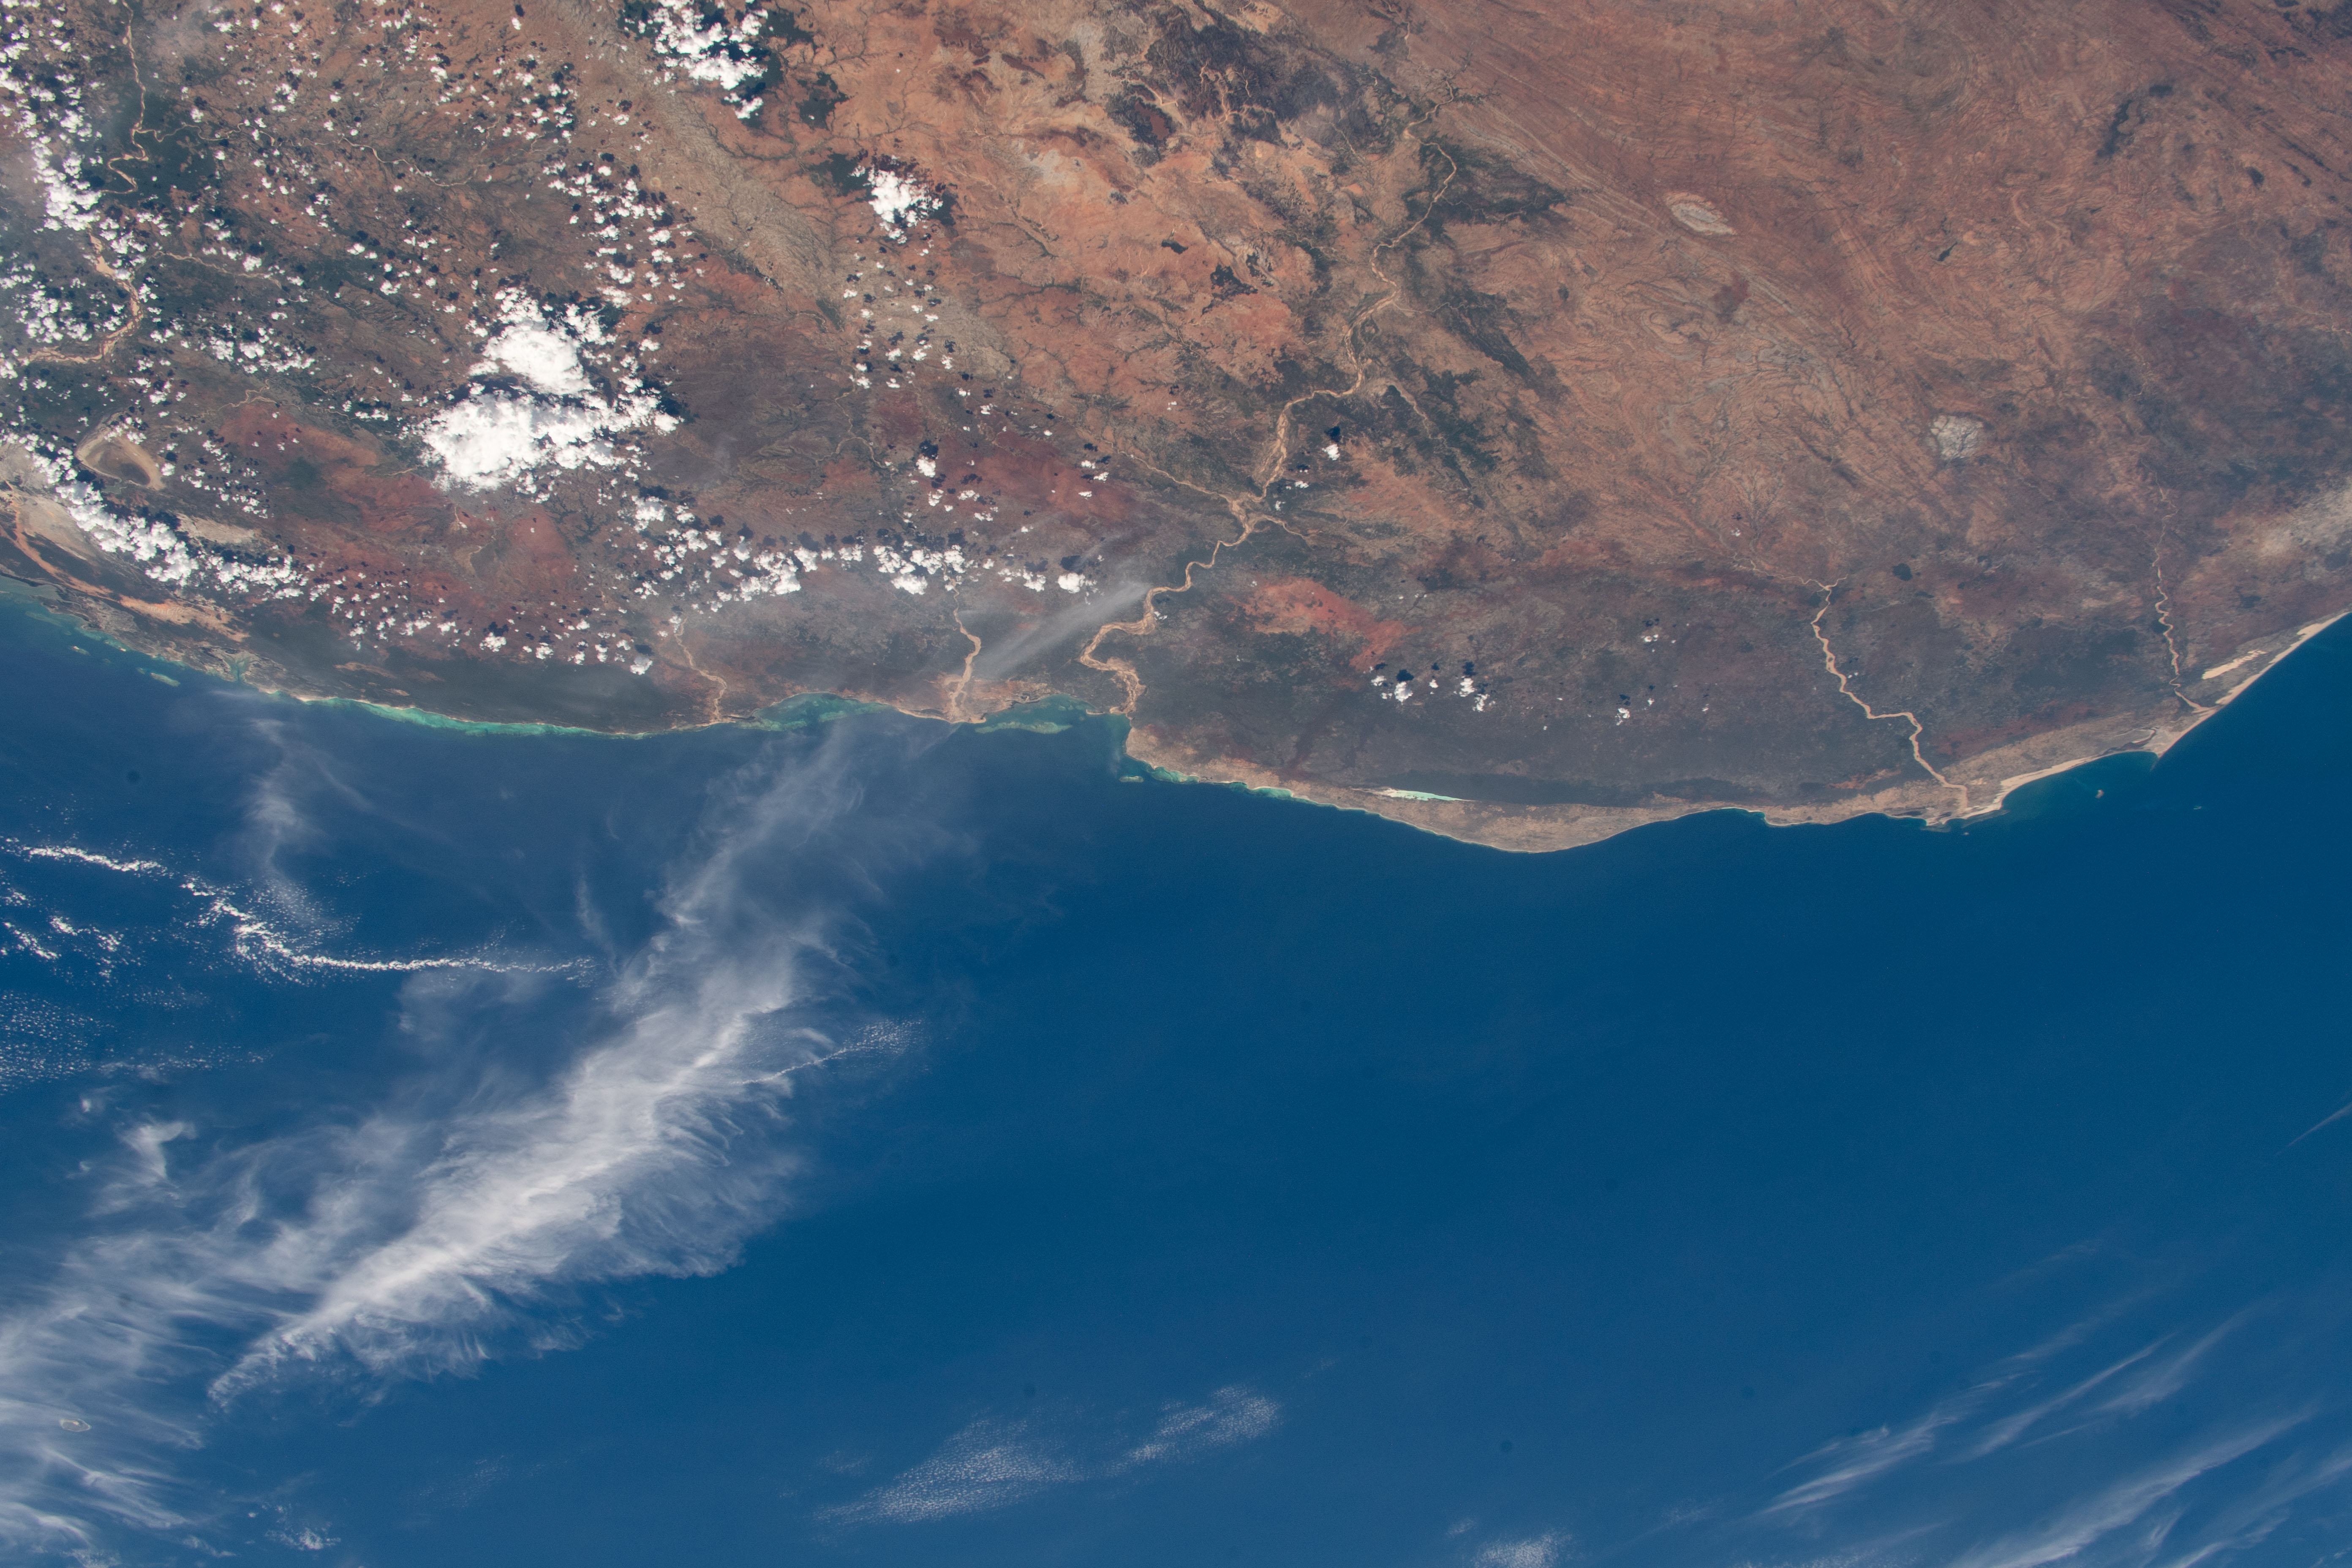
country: MADAGASCAR
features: MADAGASCAR, TOLIARA, TSIMANAMPETSOTSA NATURE RESERVE
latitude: -23.5
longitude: 43.5
